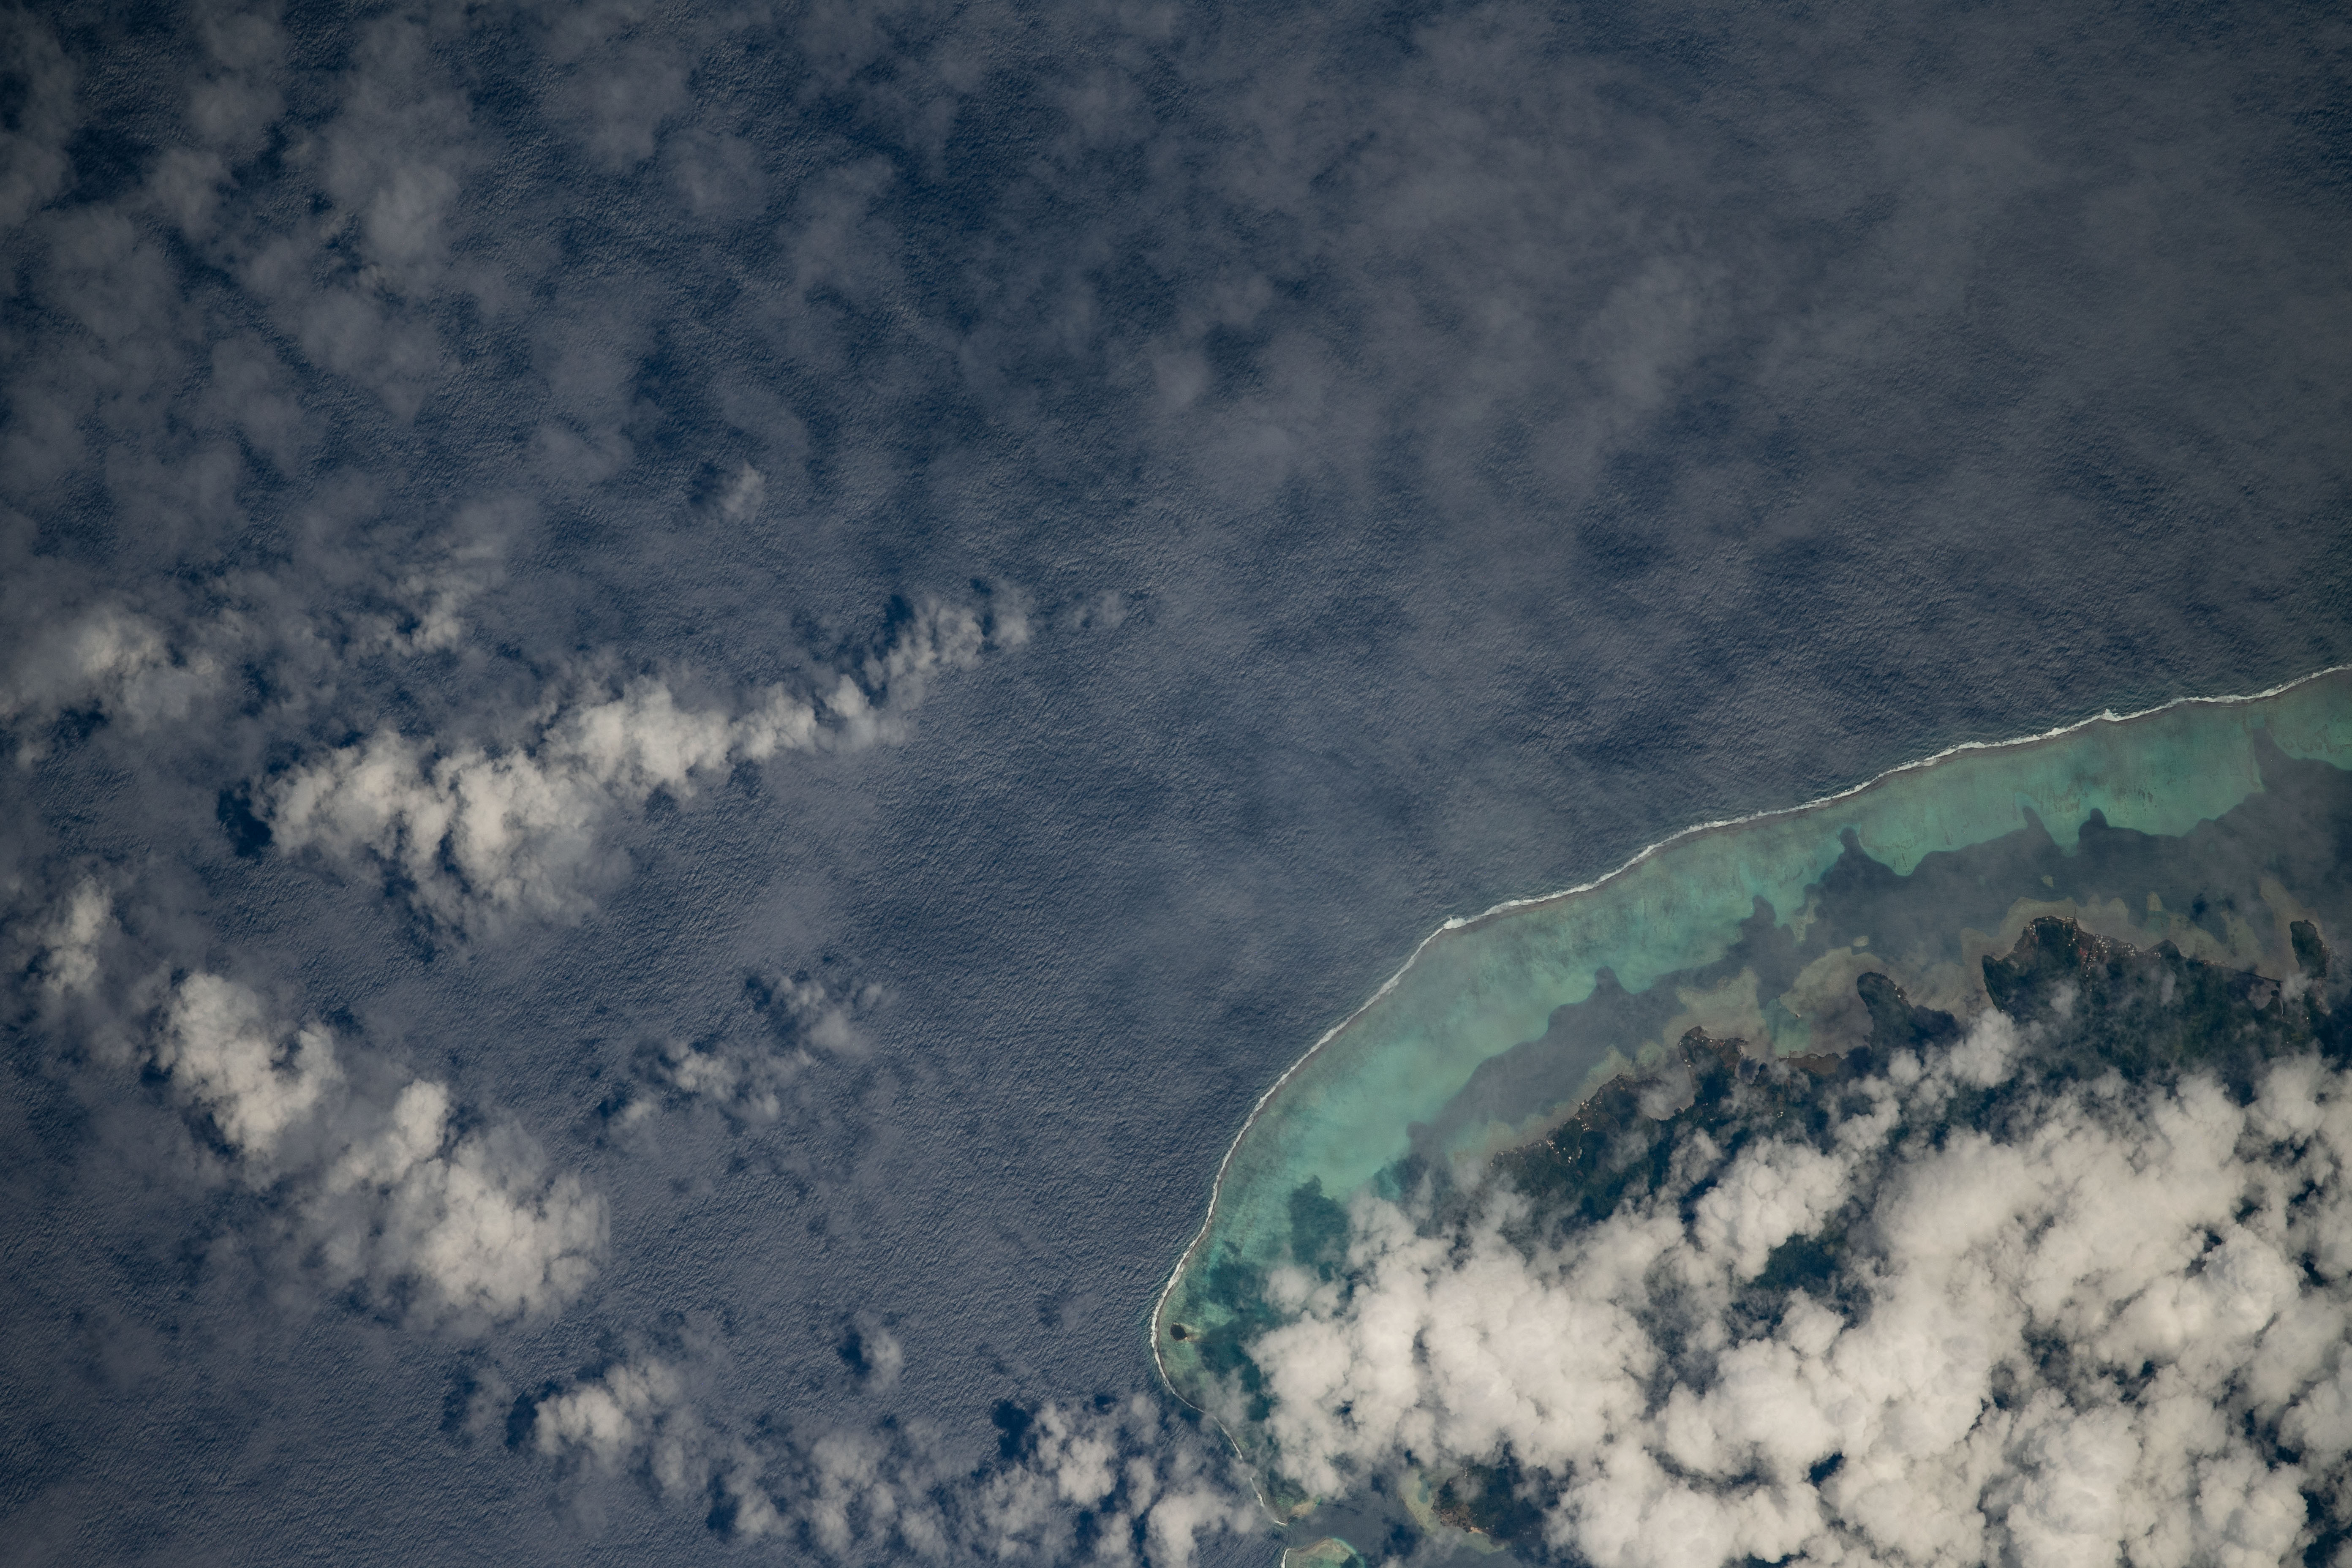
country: SOCIETY ISLANDS
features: SOCIETY RIDGE
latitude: -16.9
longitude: -151.3
